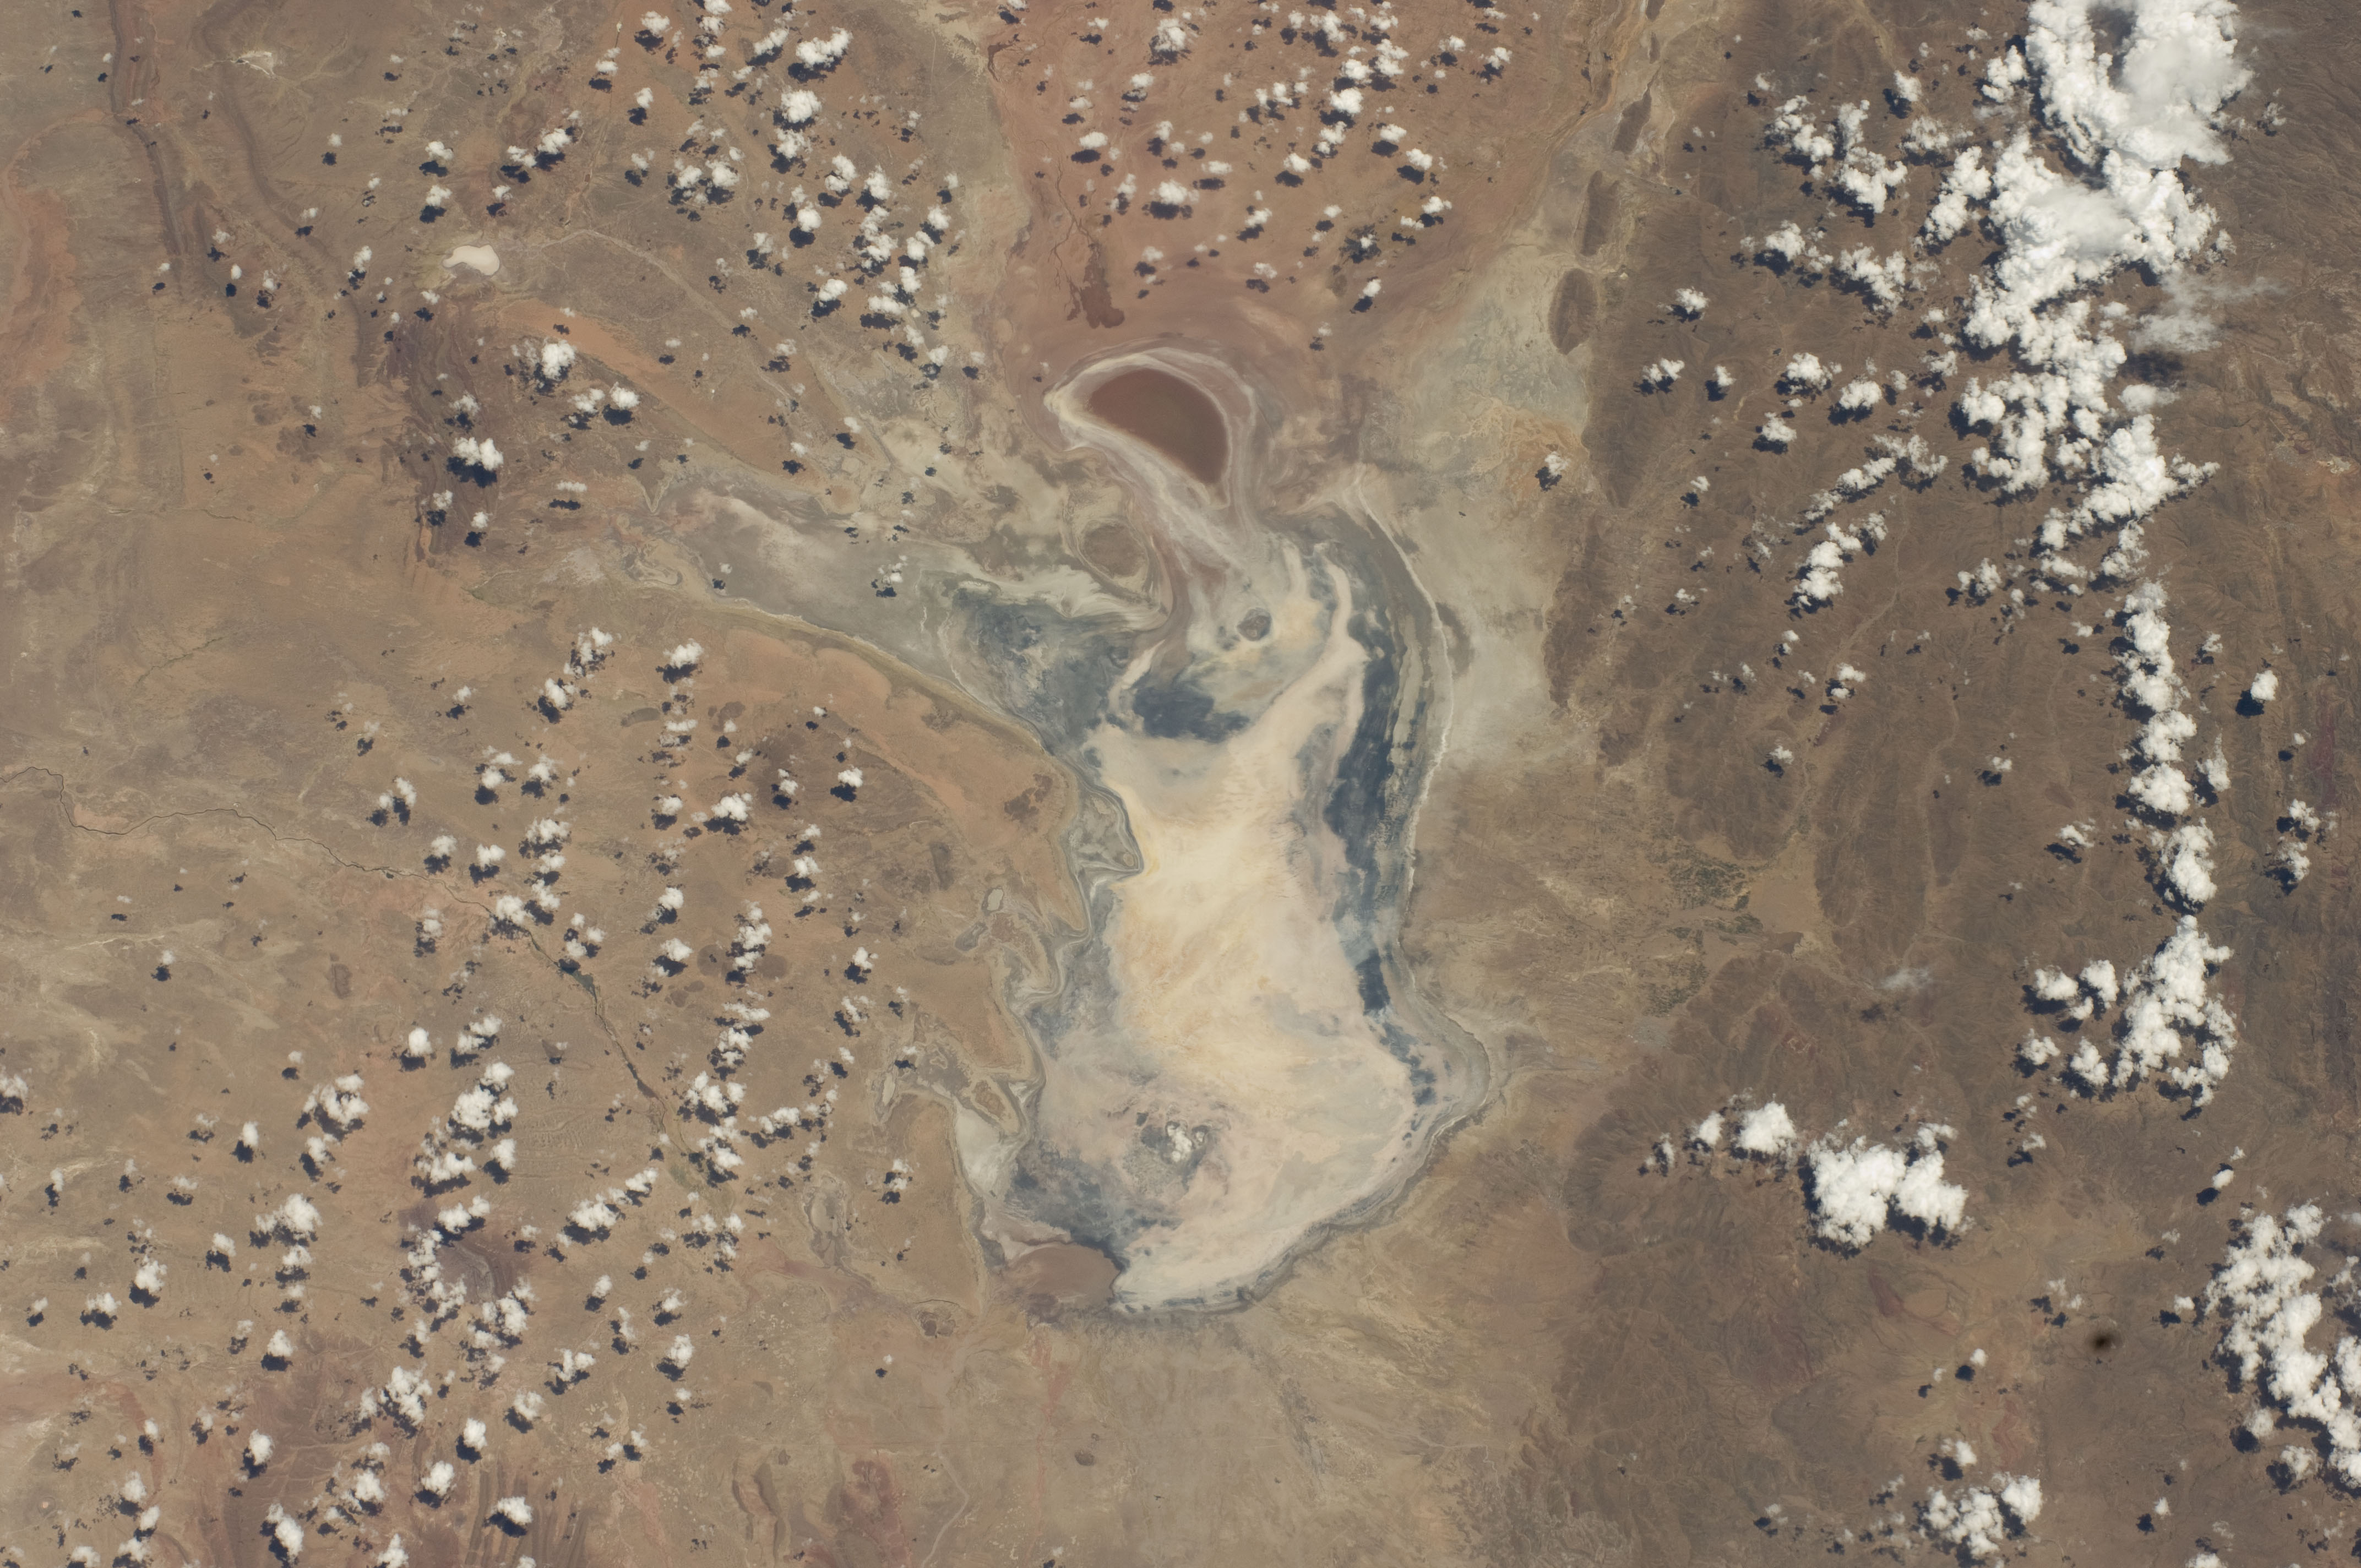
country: BOLIVIA
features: LAKE POOPO, HILLS
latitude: -18.5
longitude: -67.0
